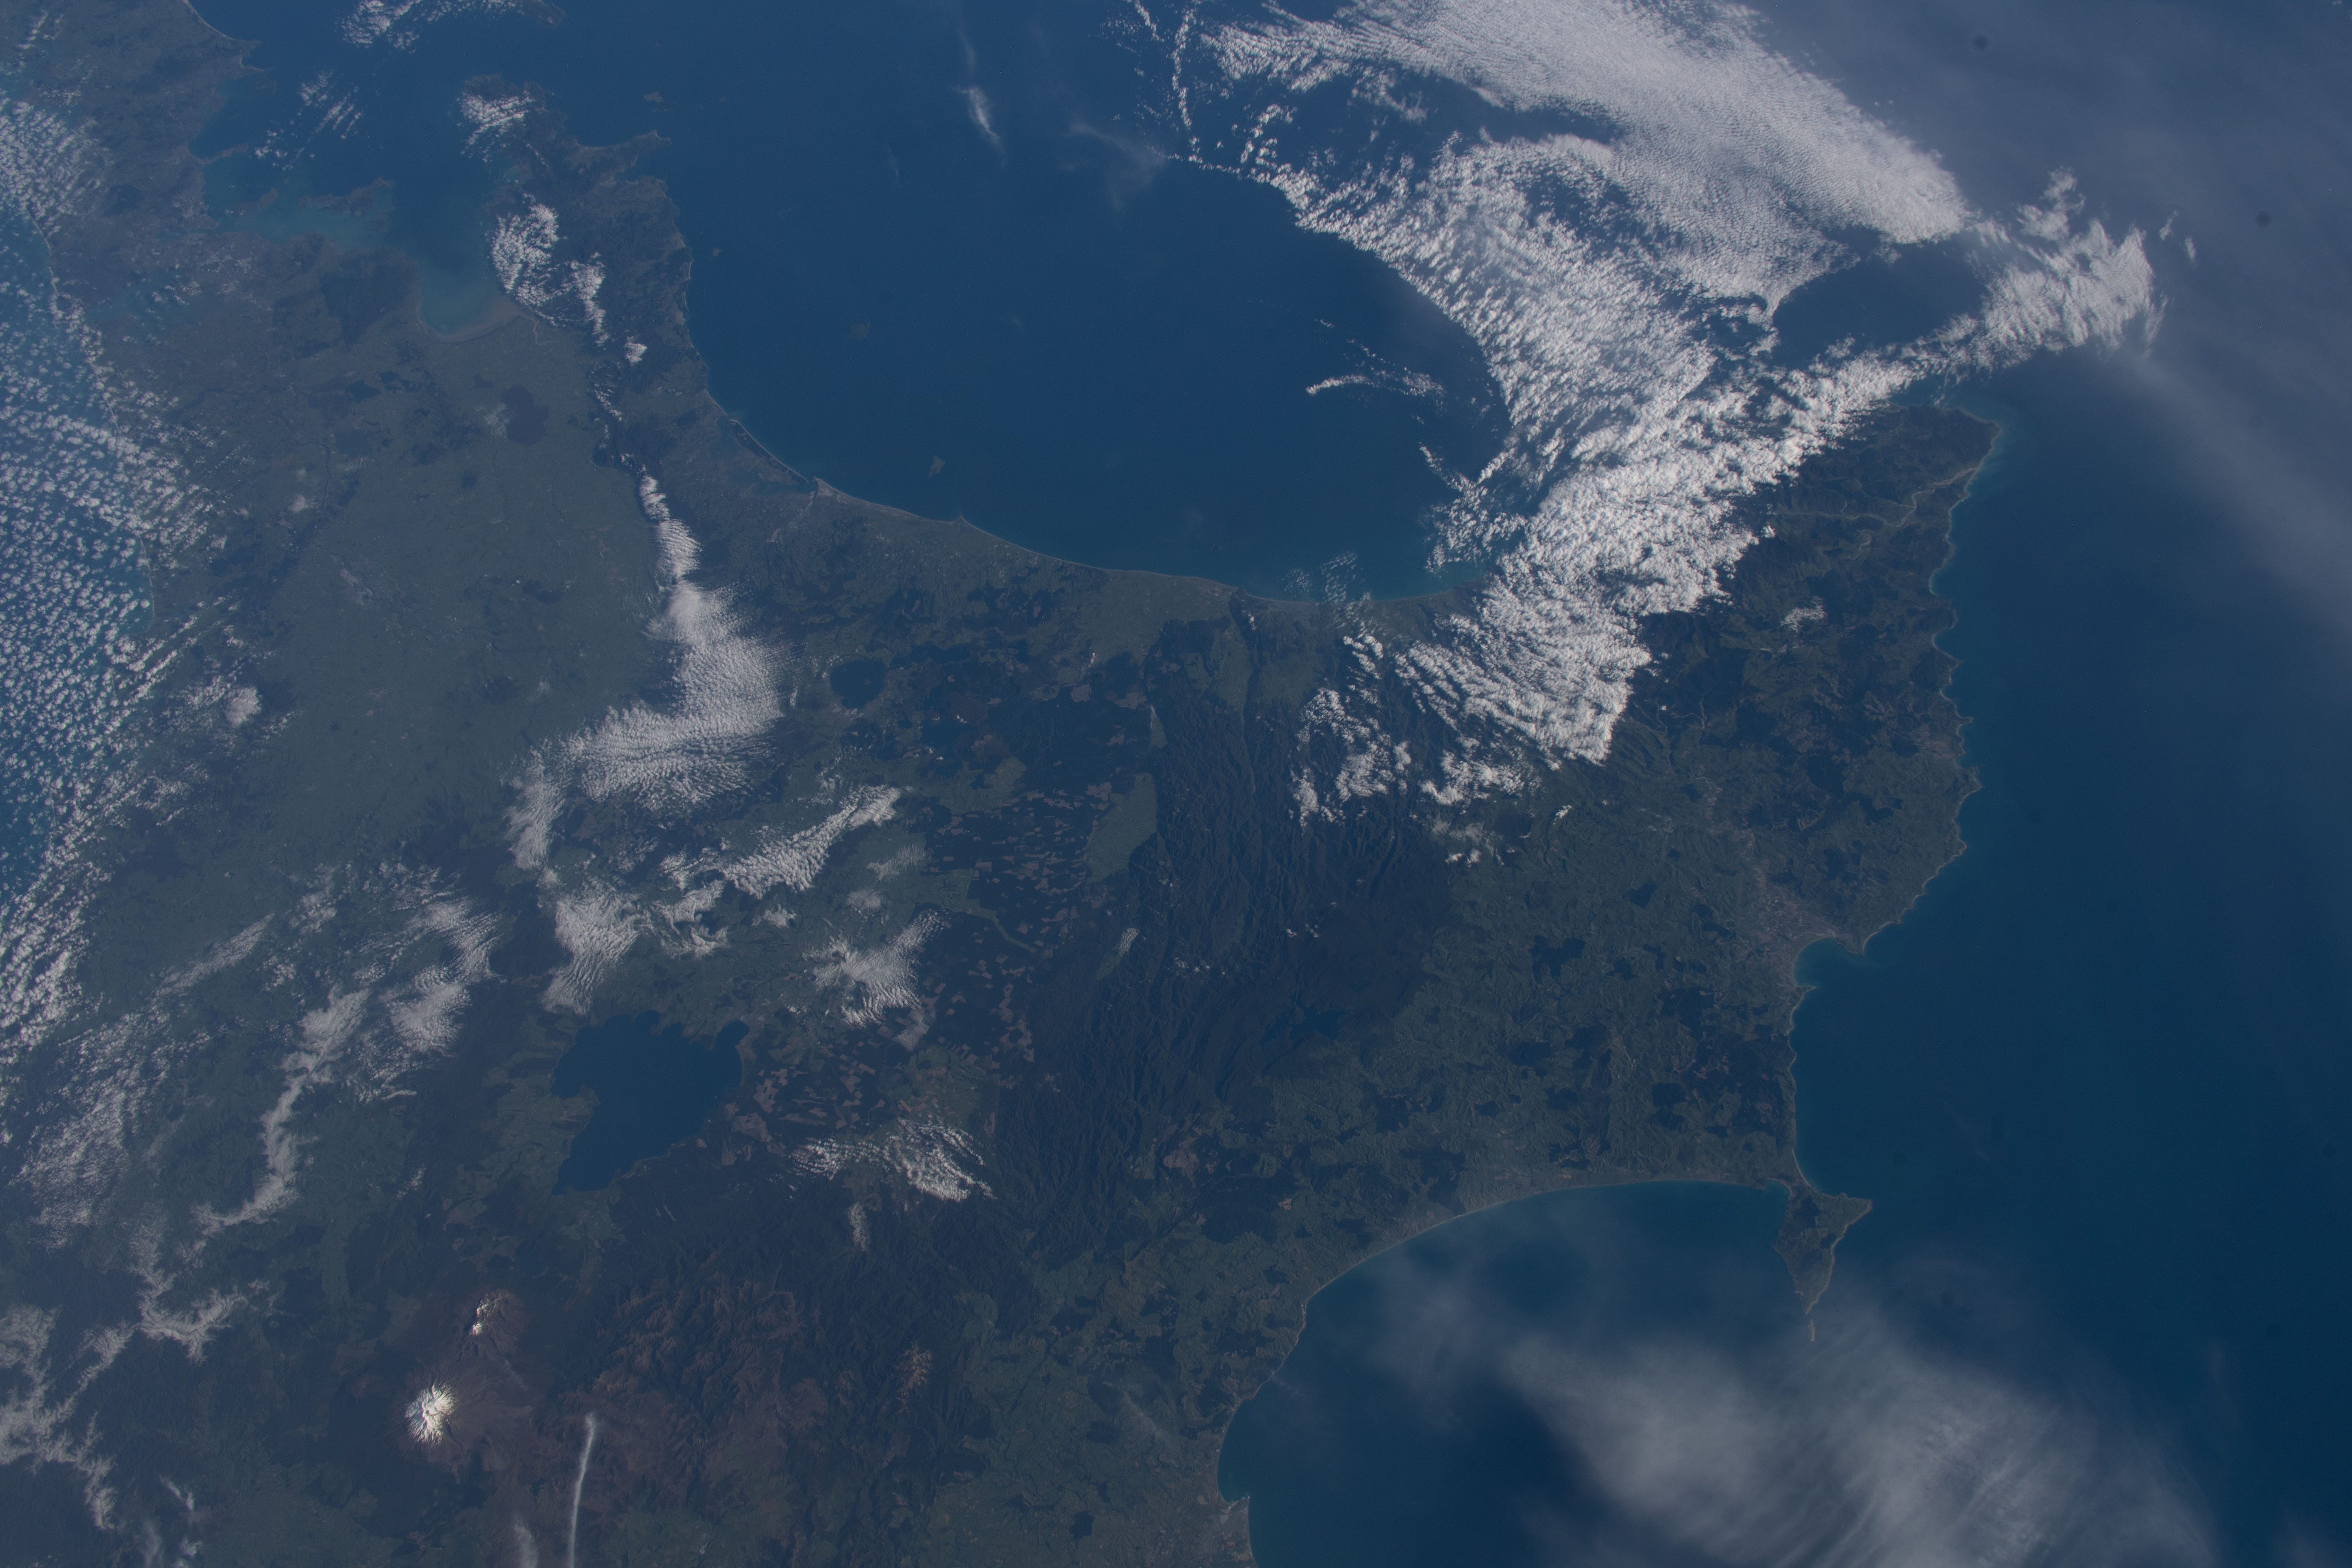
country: NEW ZEALAND-NI
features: NORTH ISLAND, HAWKE'S BAY, UREWERA NATIONAL PARK, LAKE TAUPO, BAY OF PLENTY
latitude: -38.5
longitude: 177.0
